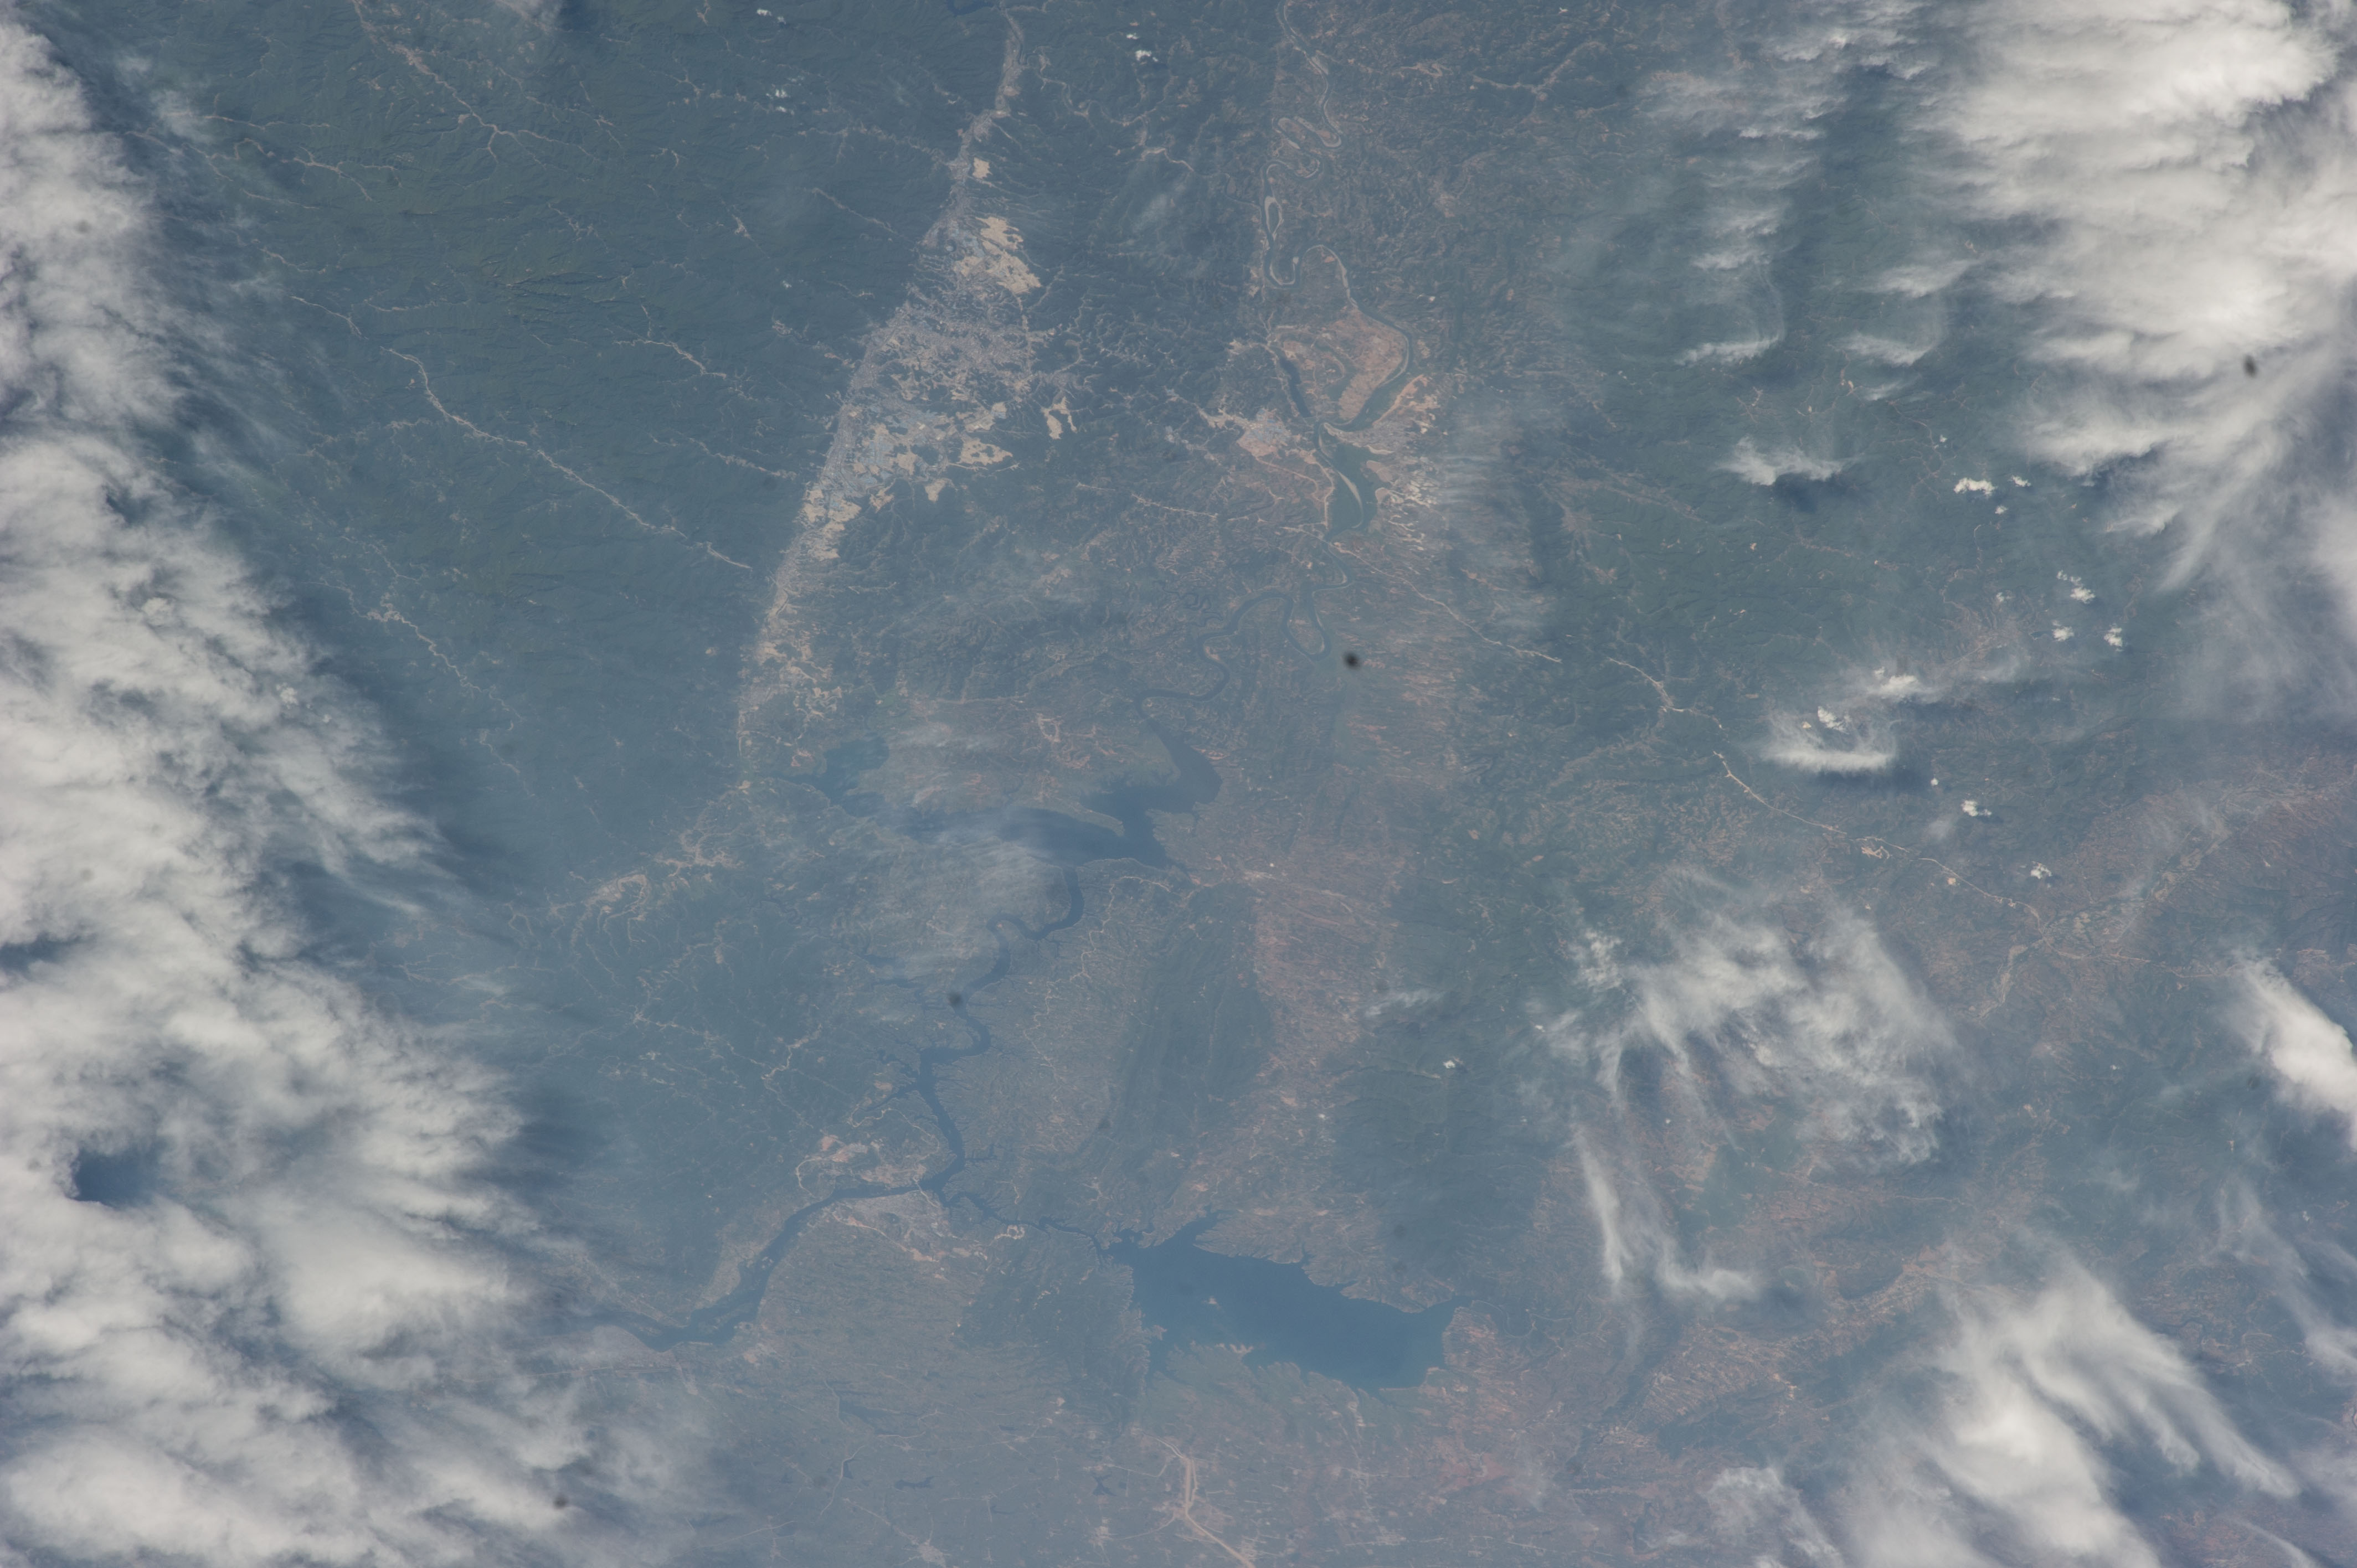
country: CHINA
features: SHIYAN, YUNYANG, DANJIANGKOU RESERVOIR, HANSHUI RIVER, HAN RIVER, HAN JIANG
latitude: 32.7
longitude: 111.1
